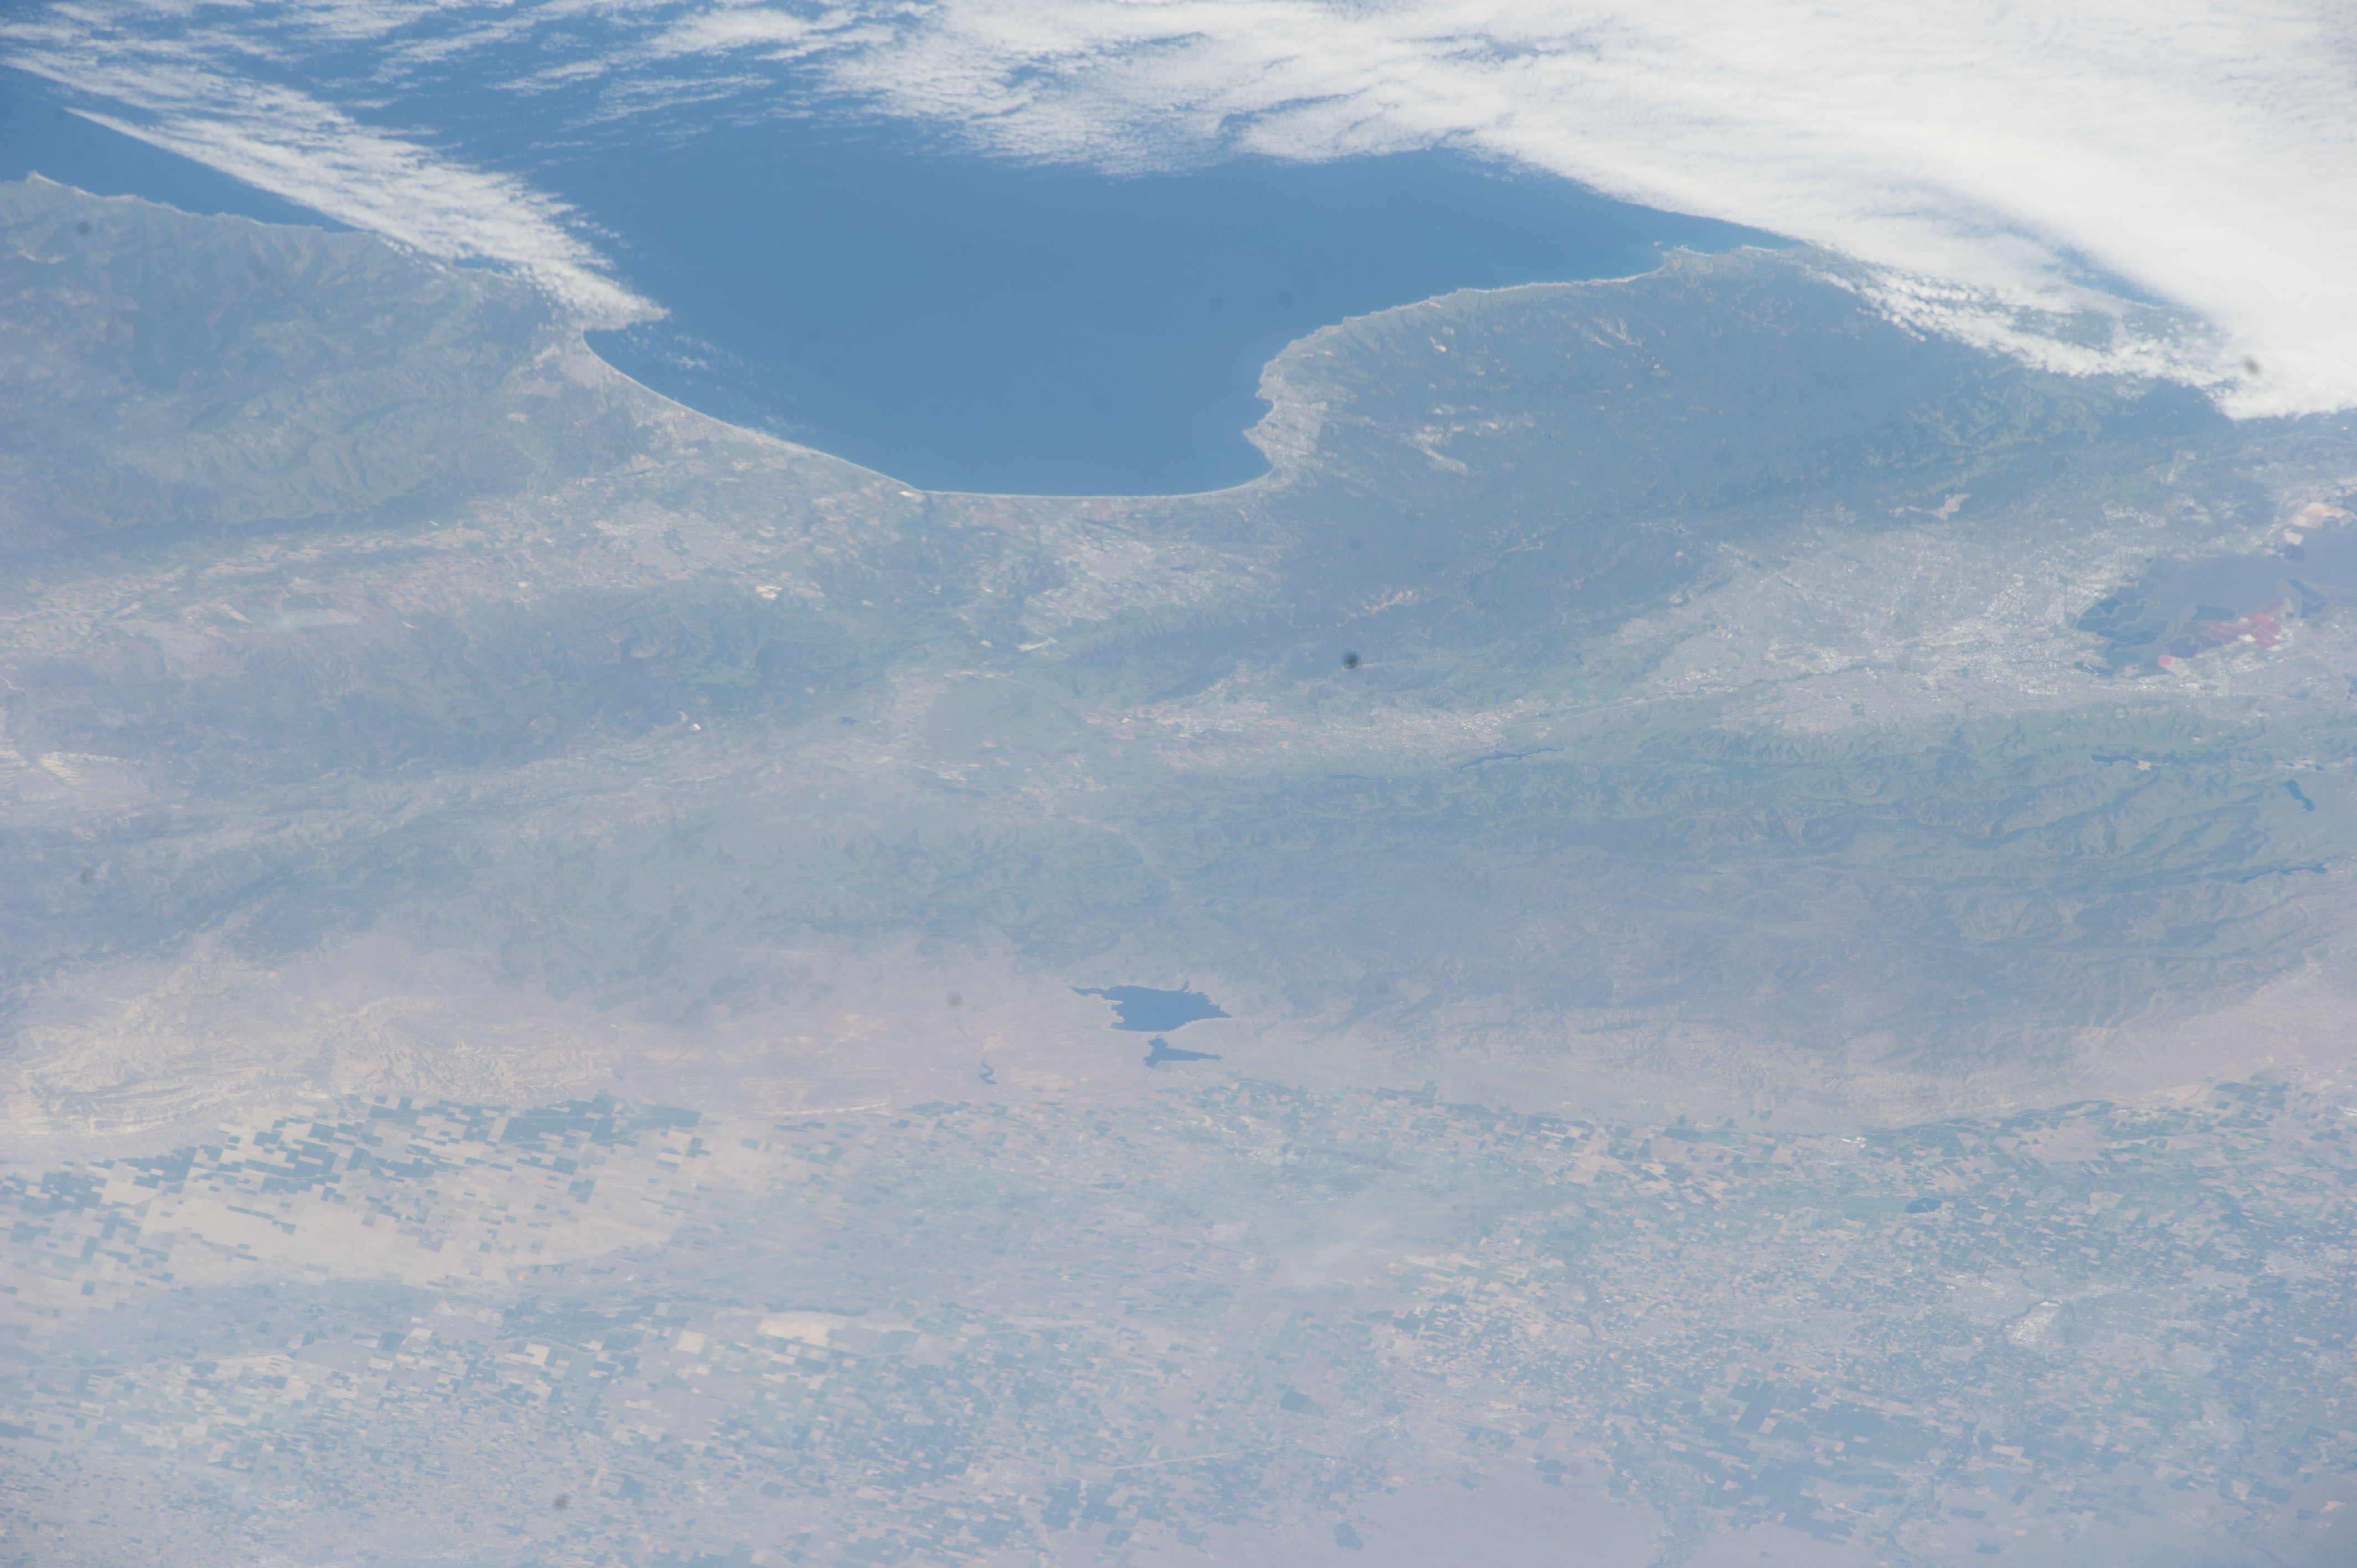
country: USA-CALIFORNIA
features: MOUNTAINS, MONTEREY BAY, SAN JOSE, SANTA CRUZ, PACIFIC OCEAN, SAN LUIS RESERVOIR, O'NEILL FOREBAY
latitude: 37.0
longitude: -121.5
